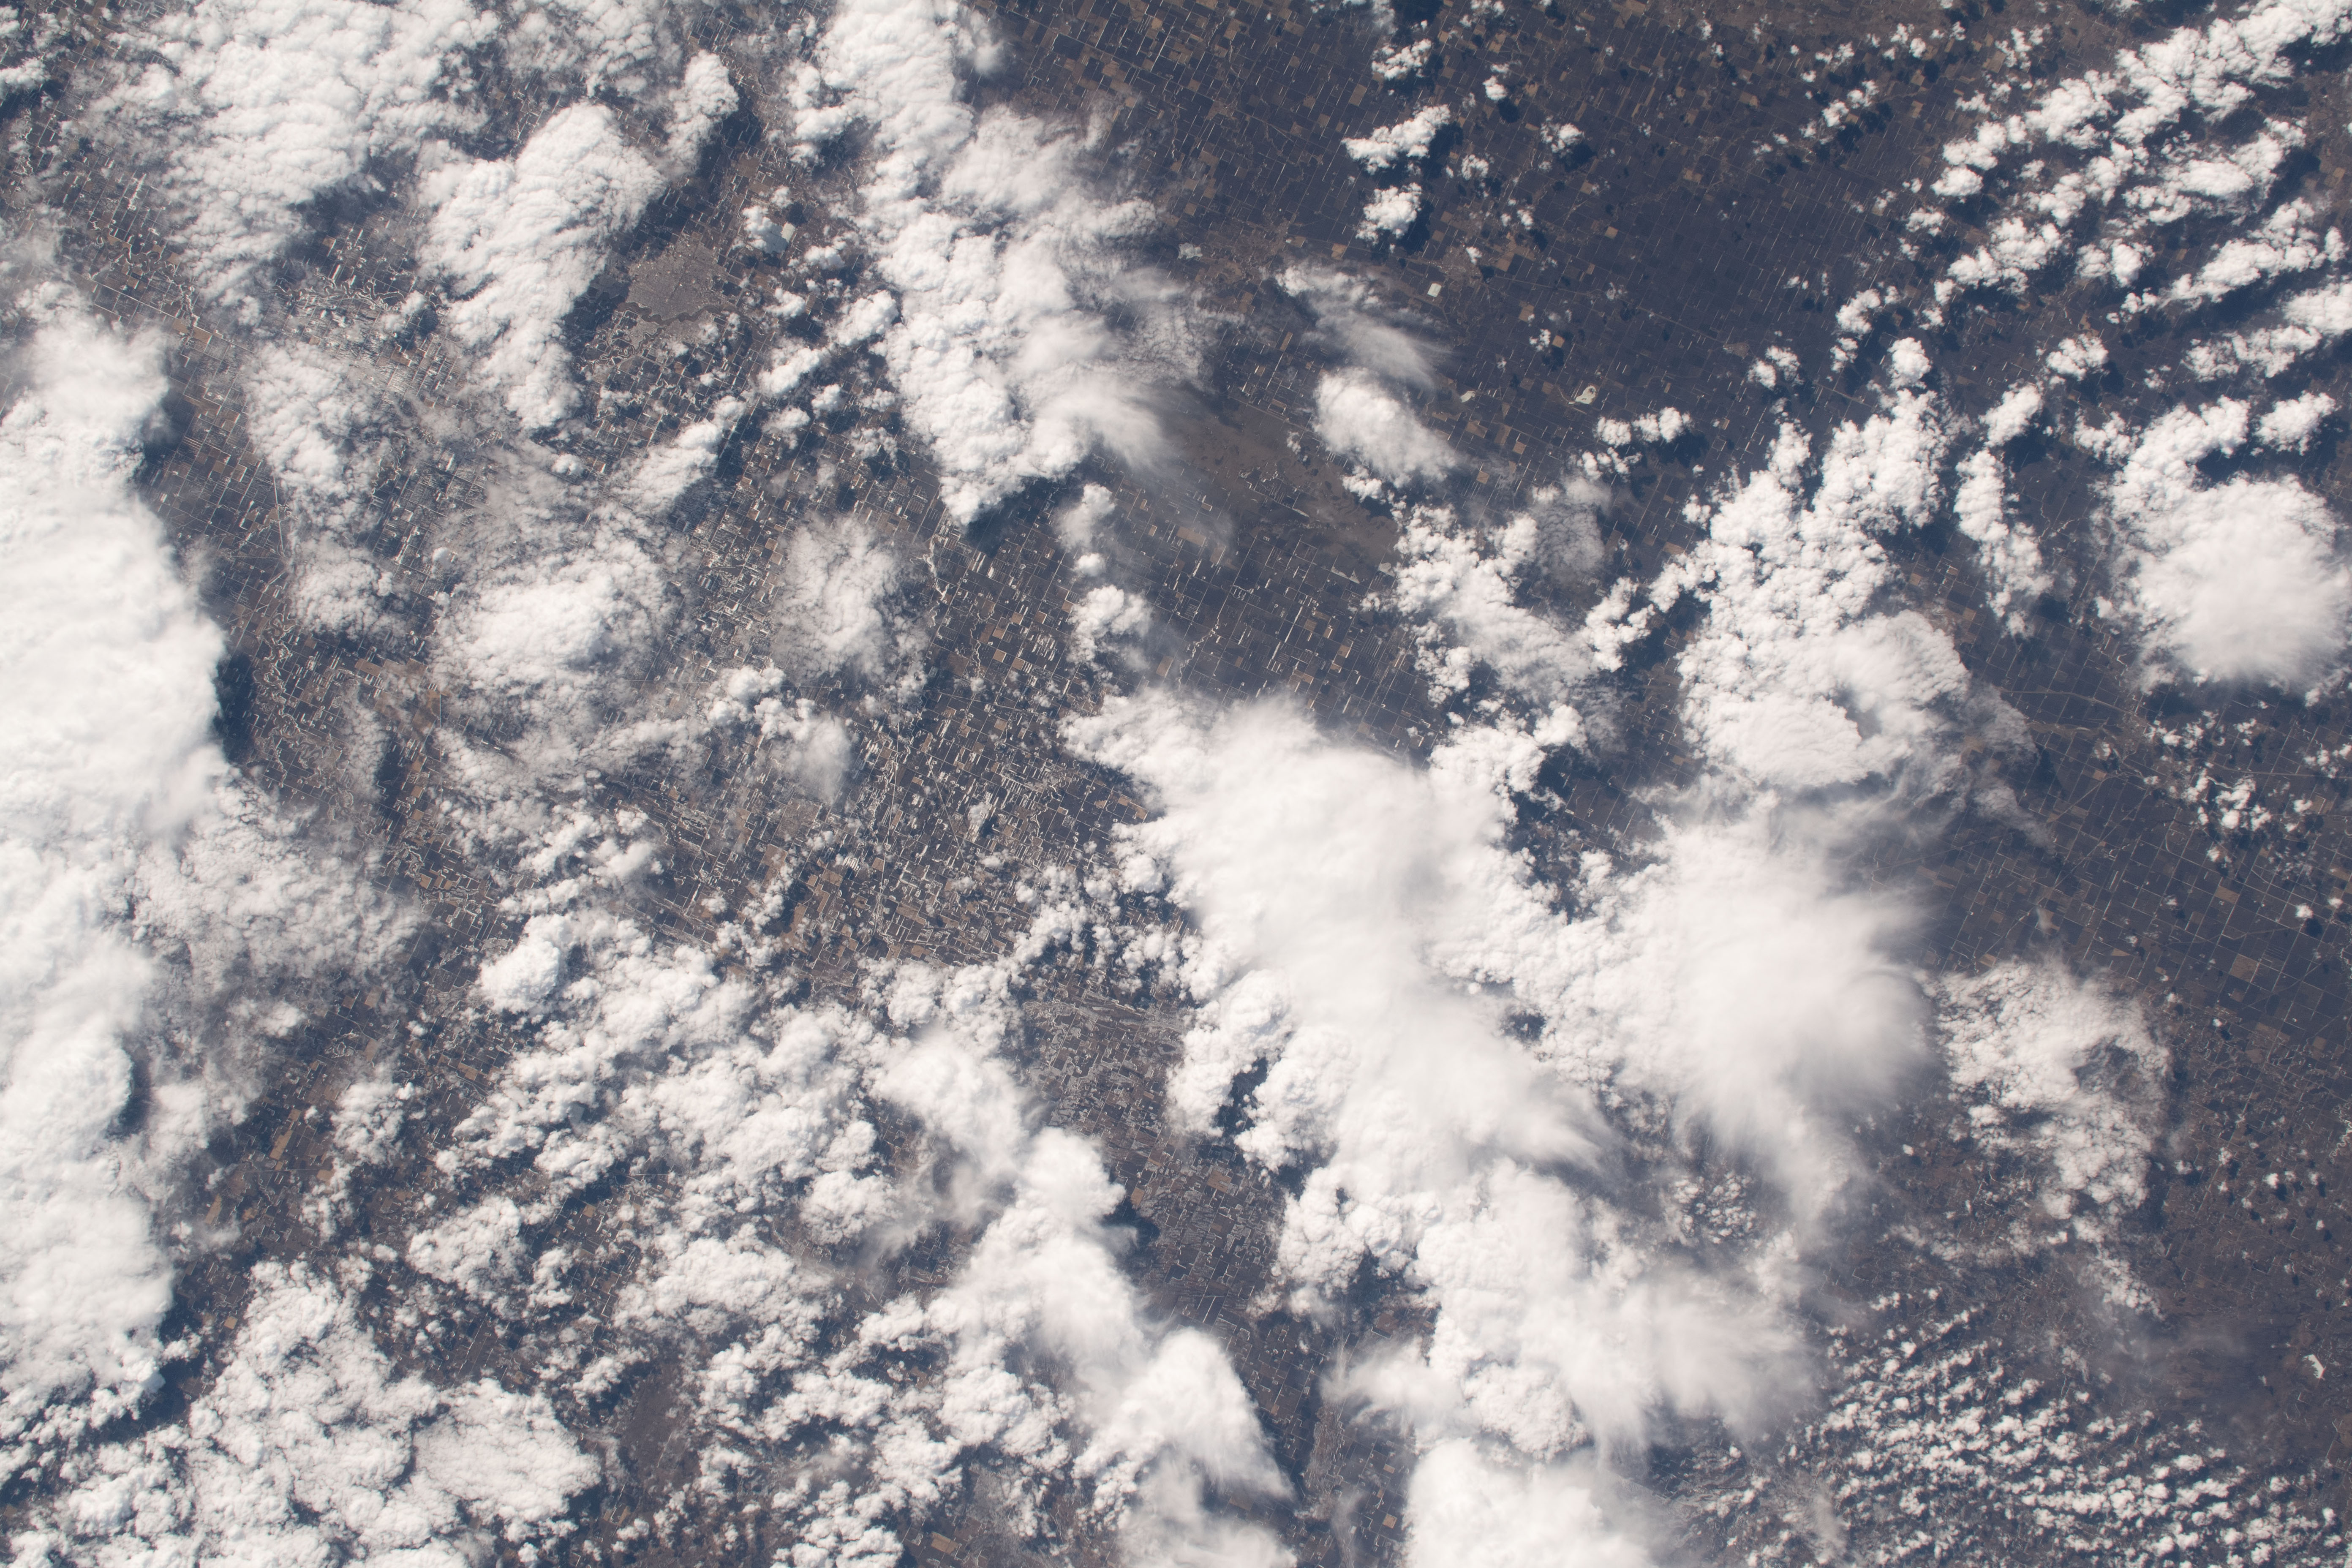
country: USA-MINNESOTA
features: AGRICULTURE, PRAIRIE
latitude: 48.4
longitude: -96.6
